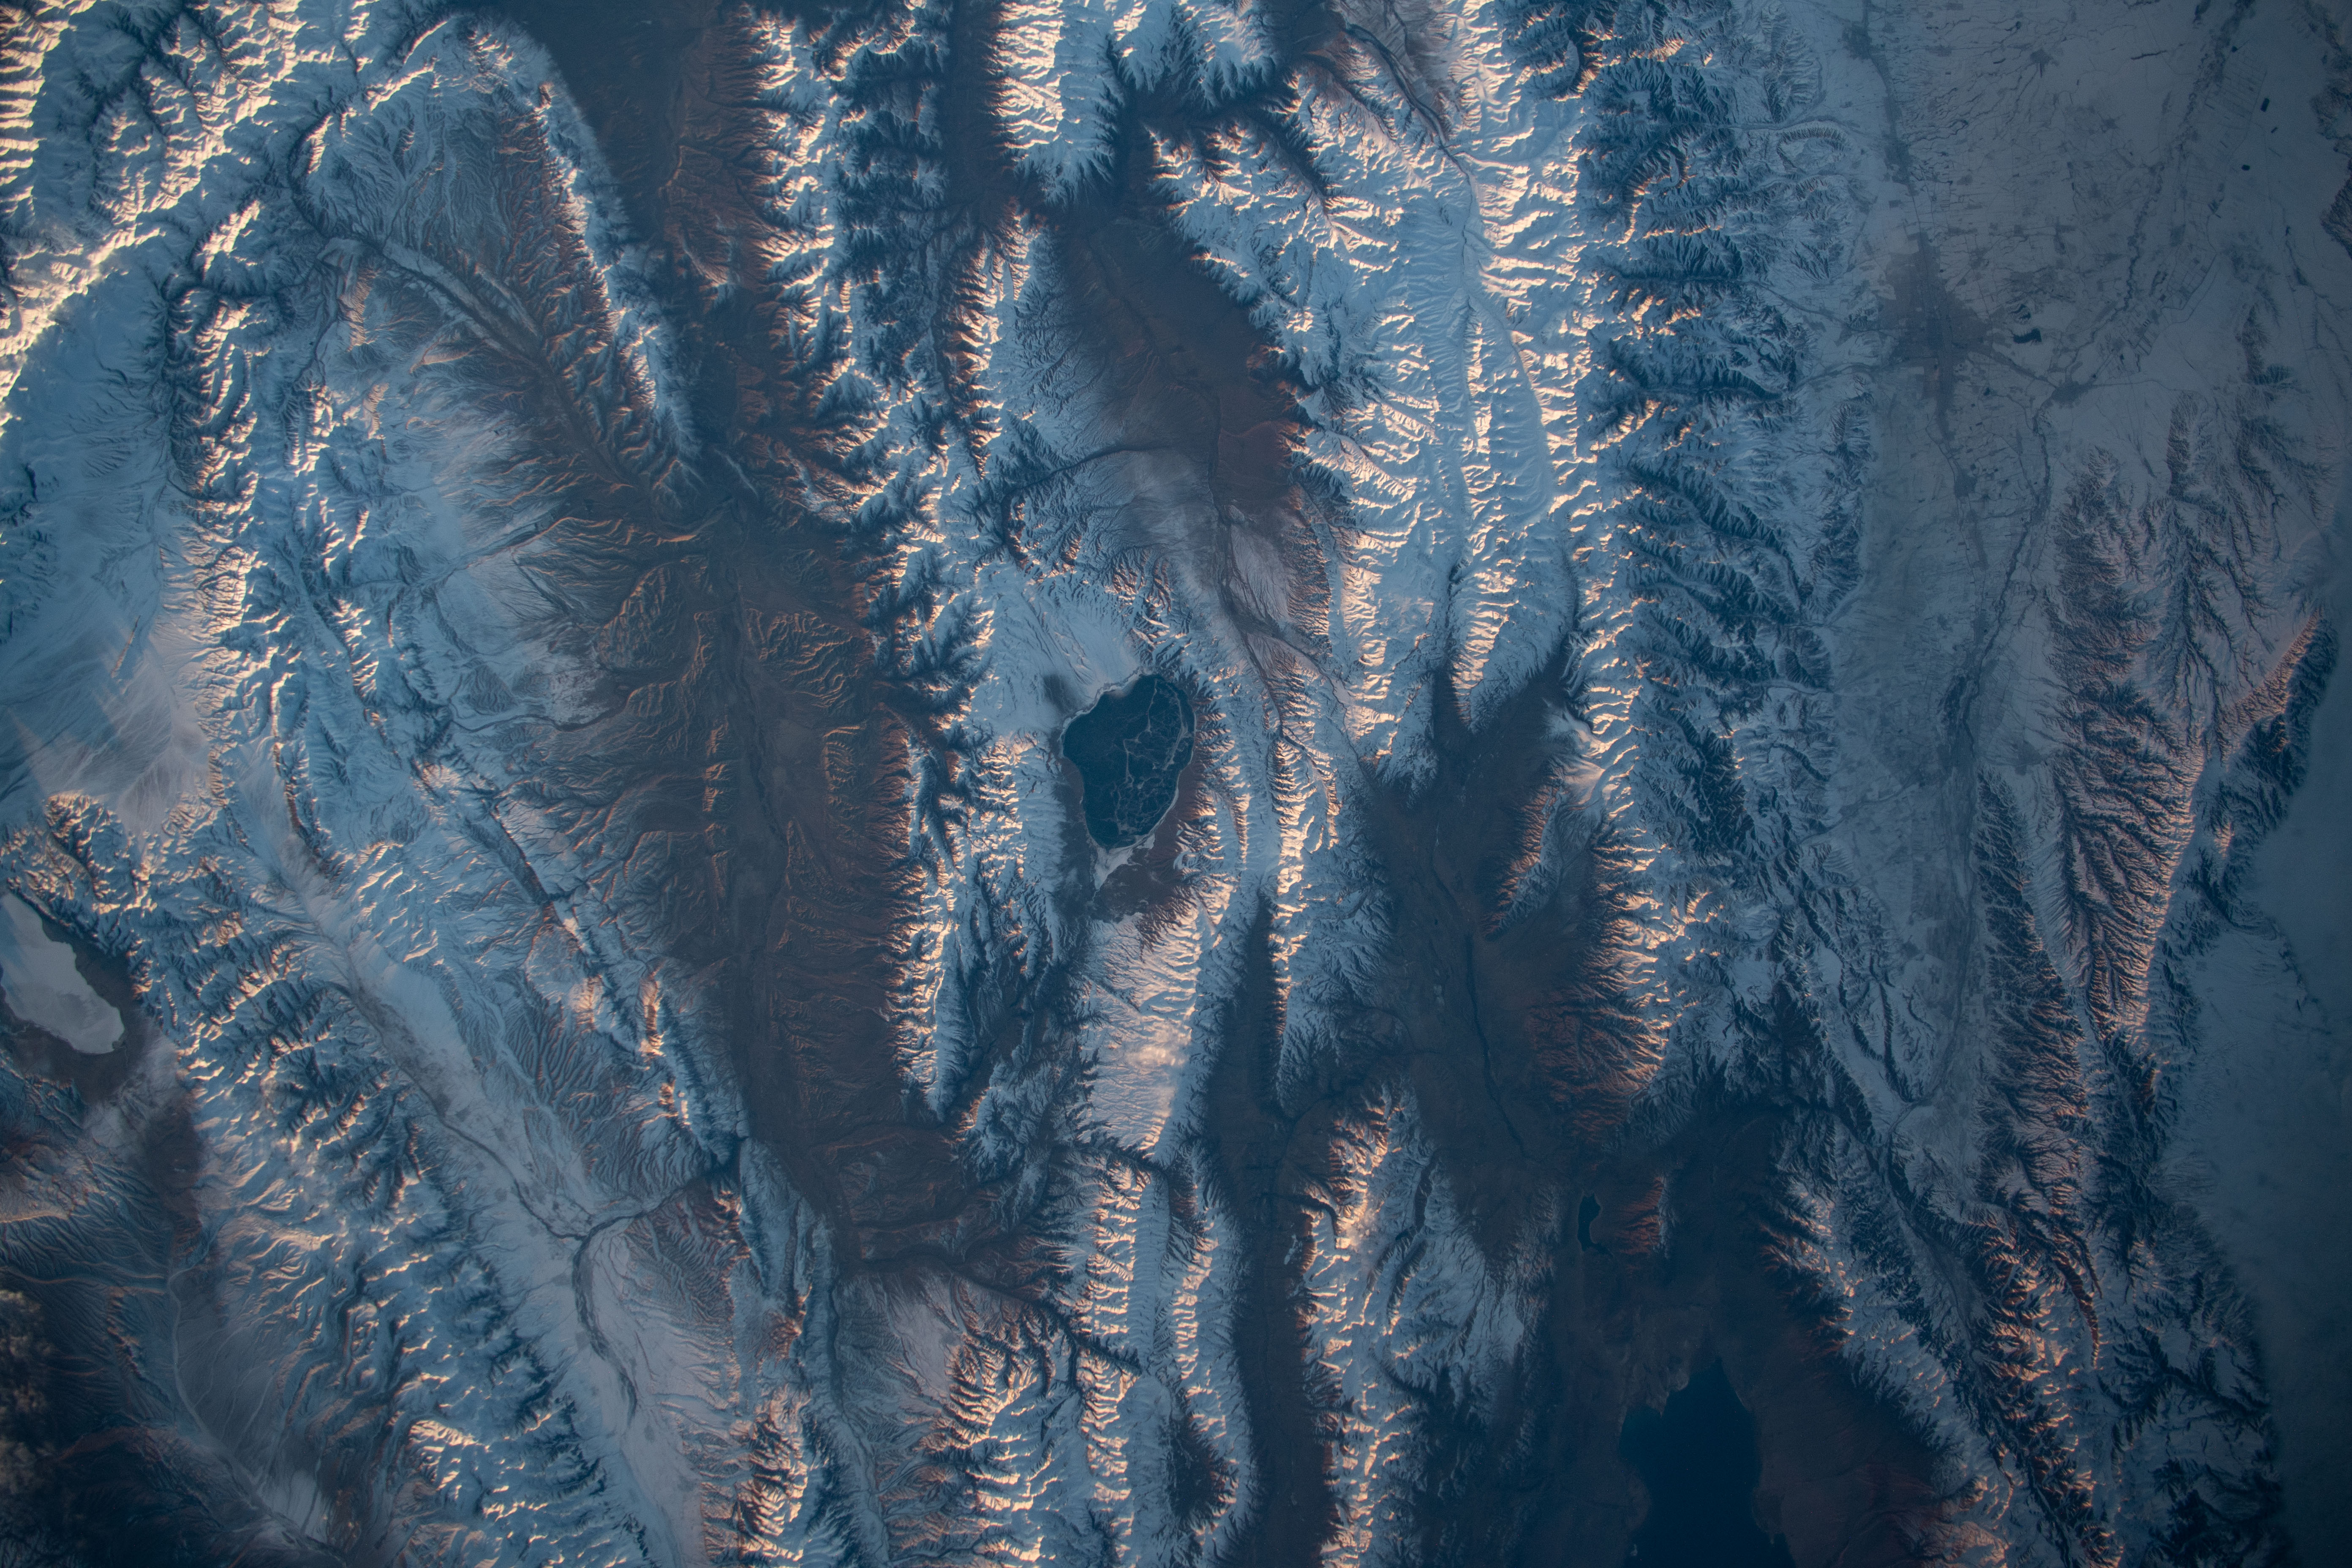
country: KYRGYZSTAN
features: SONG-KUL, TIAN SHAN MOUNTAINS
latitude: 42.0
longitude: 75.0
